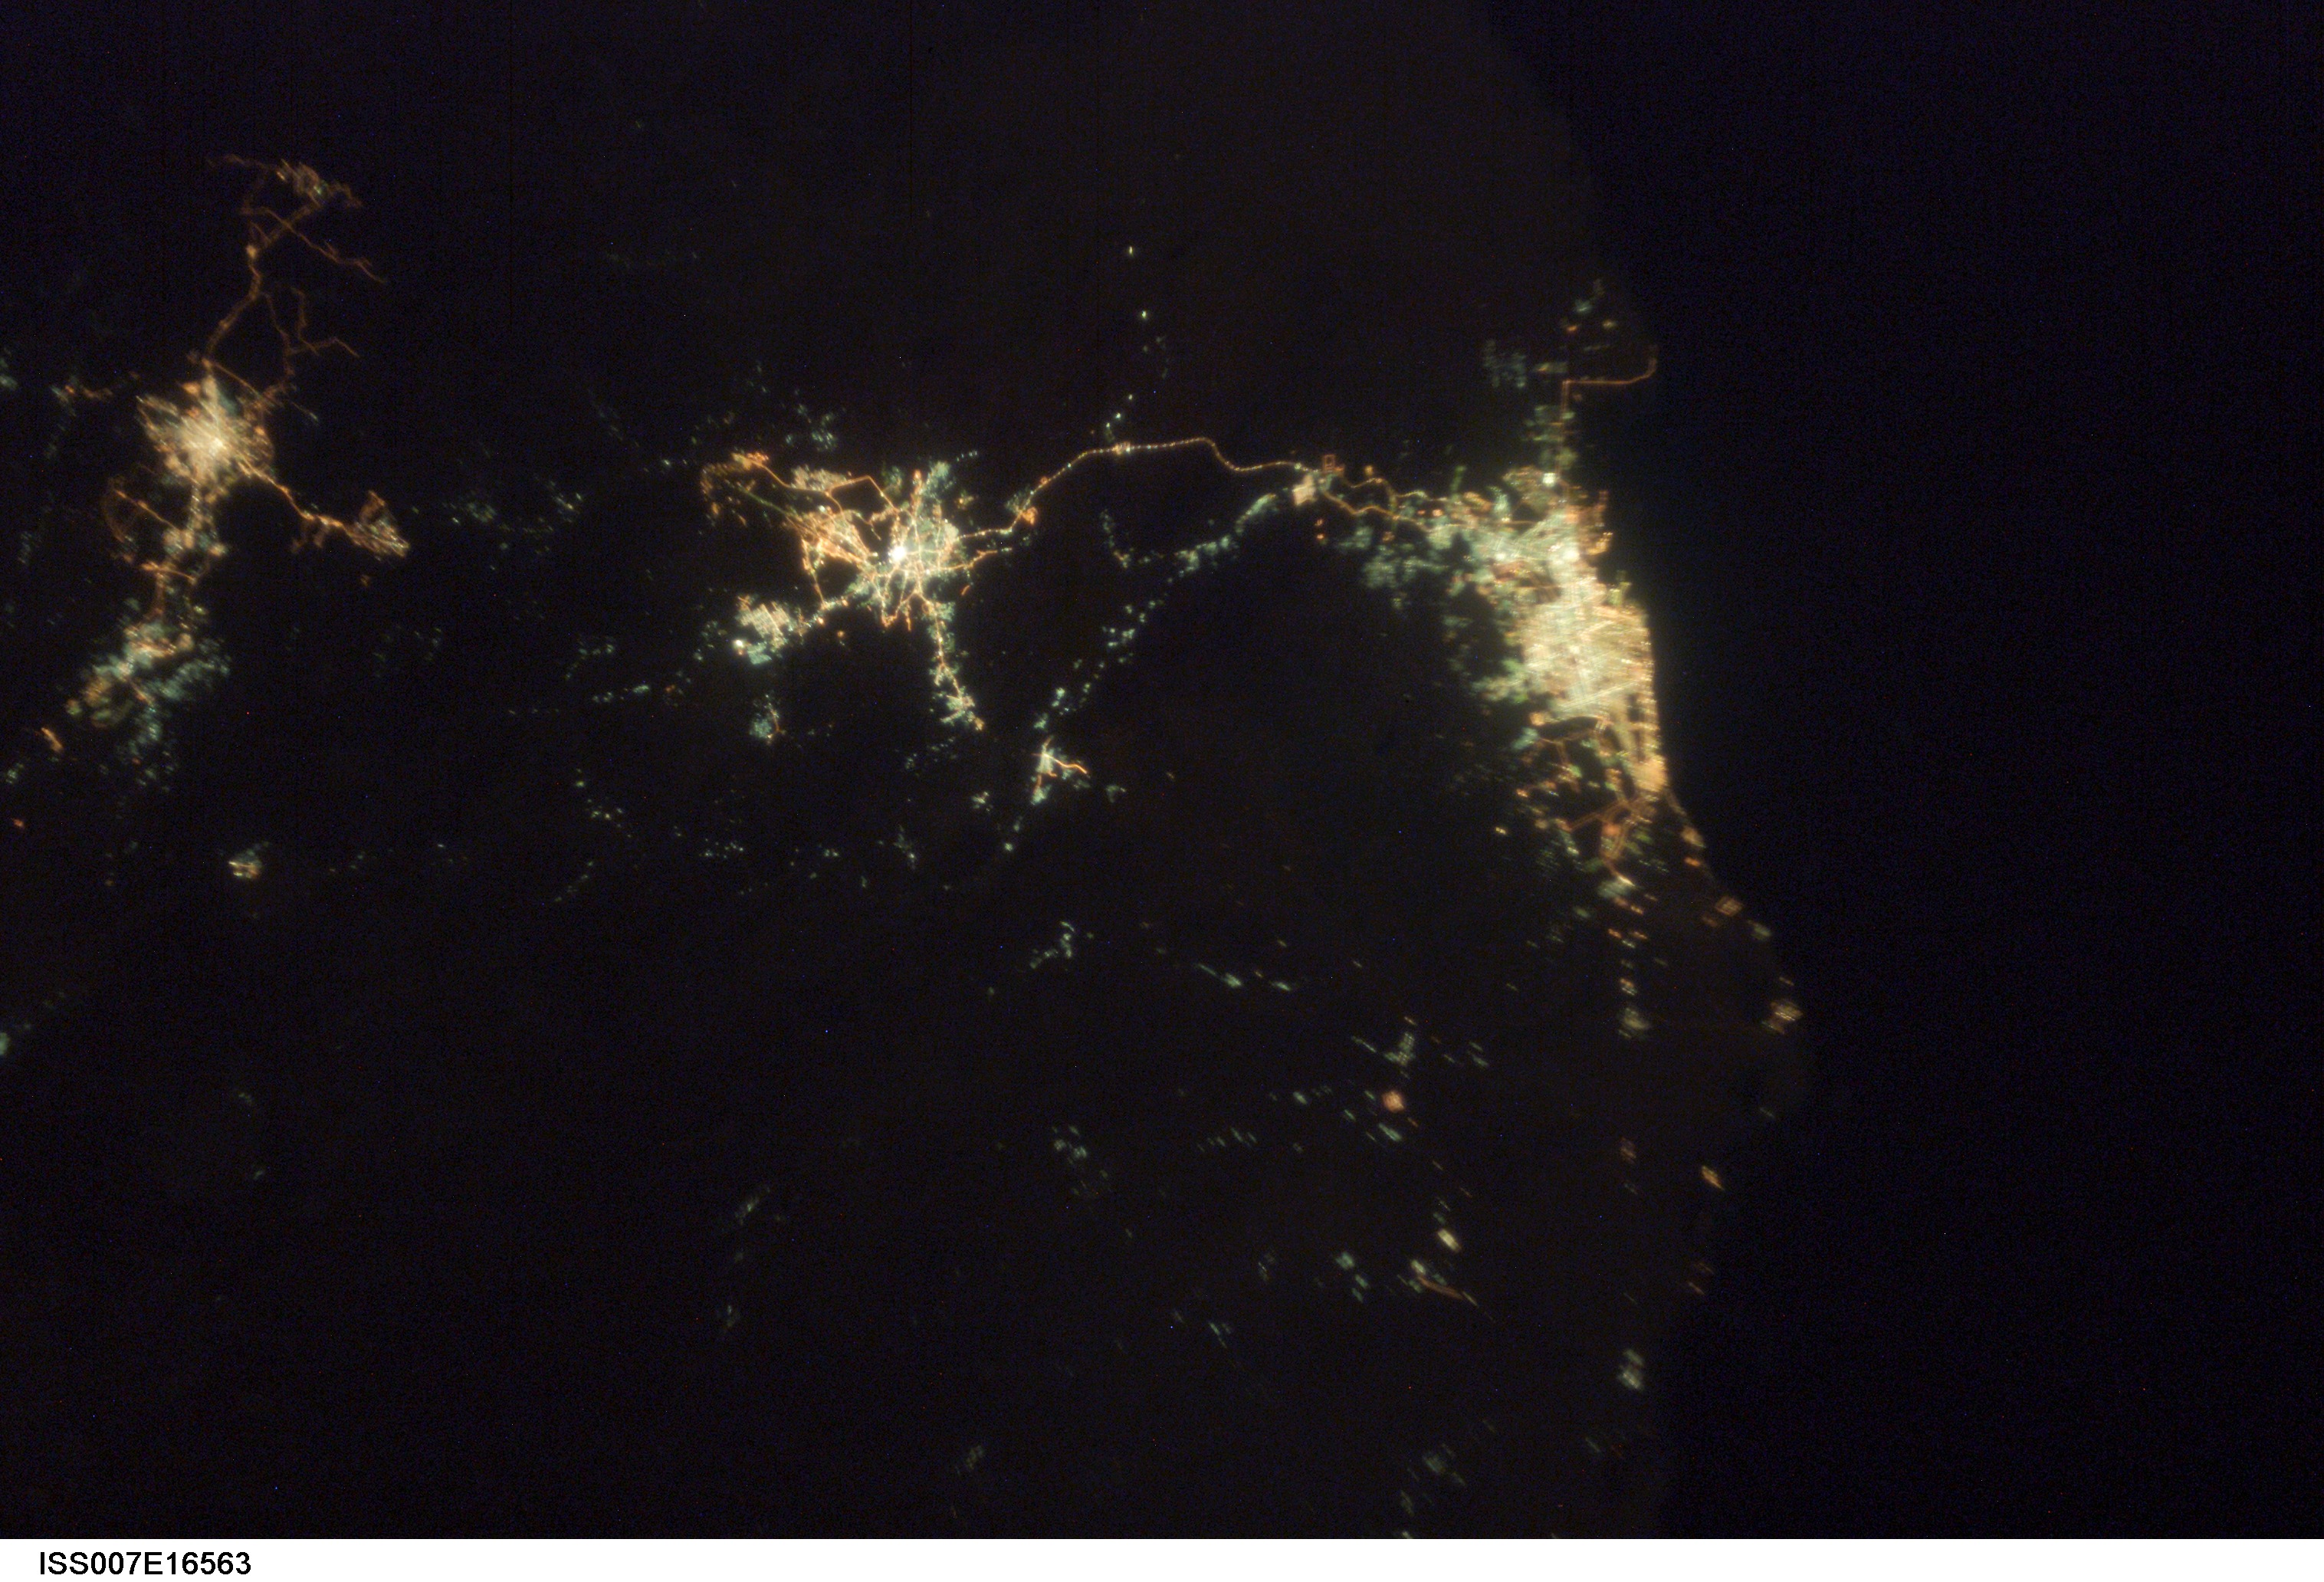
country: SAUDI ARABIA
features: JIDDAH, BAHRAH, MECCA AT NIGHT
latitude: 21.5
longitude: 39.5
